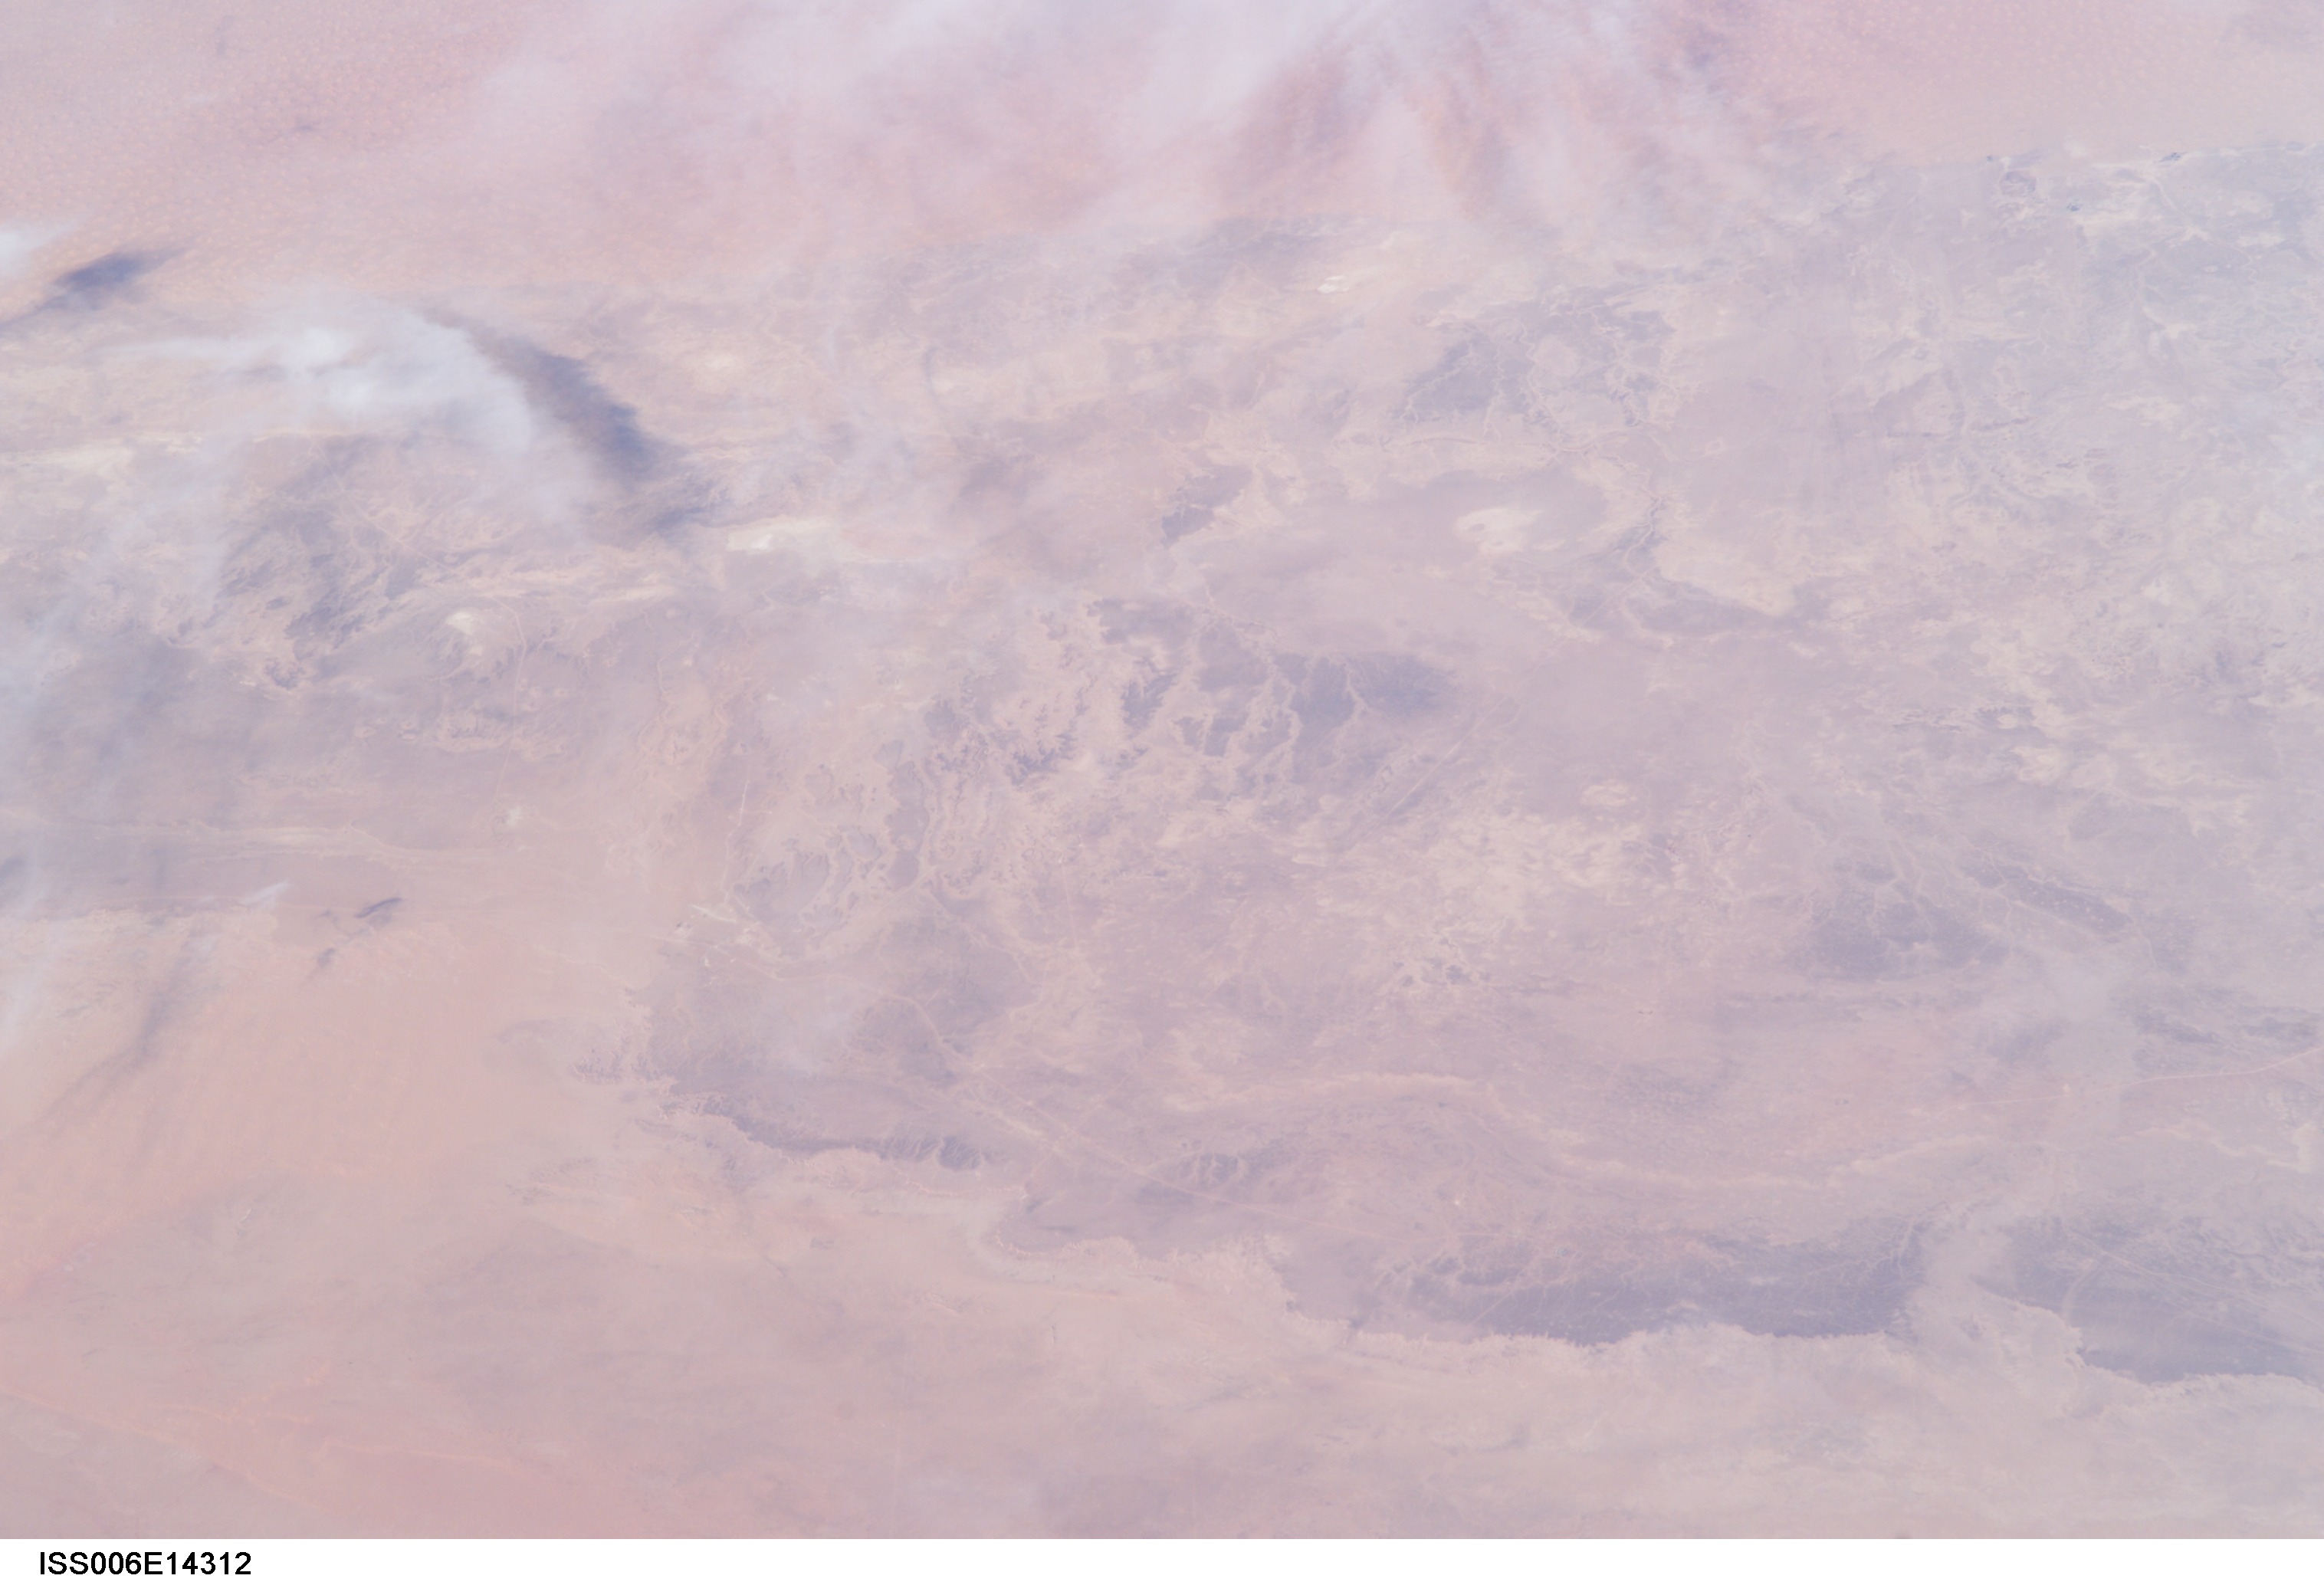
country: ALGERIA
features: HAMADA DE TINRHERT
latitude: 29.0
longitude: 9.0
